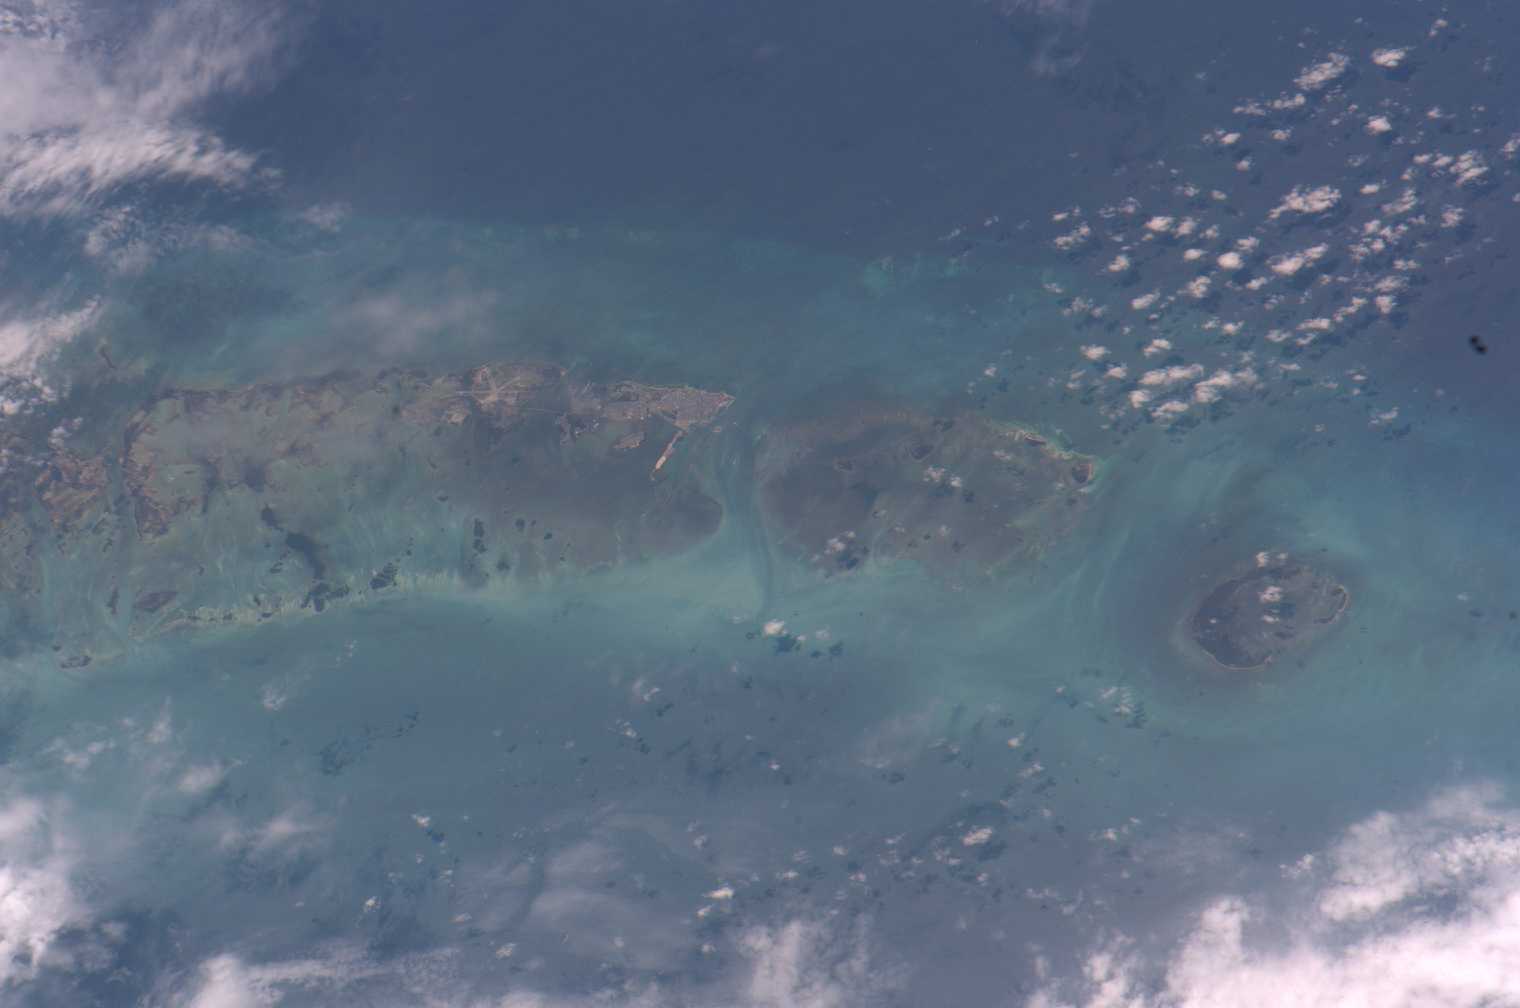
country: USA-FLORIDA
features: KEY WEST
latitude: 24.5
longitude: -82.0
